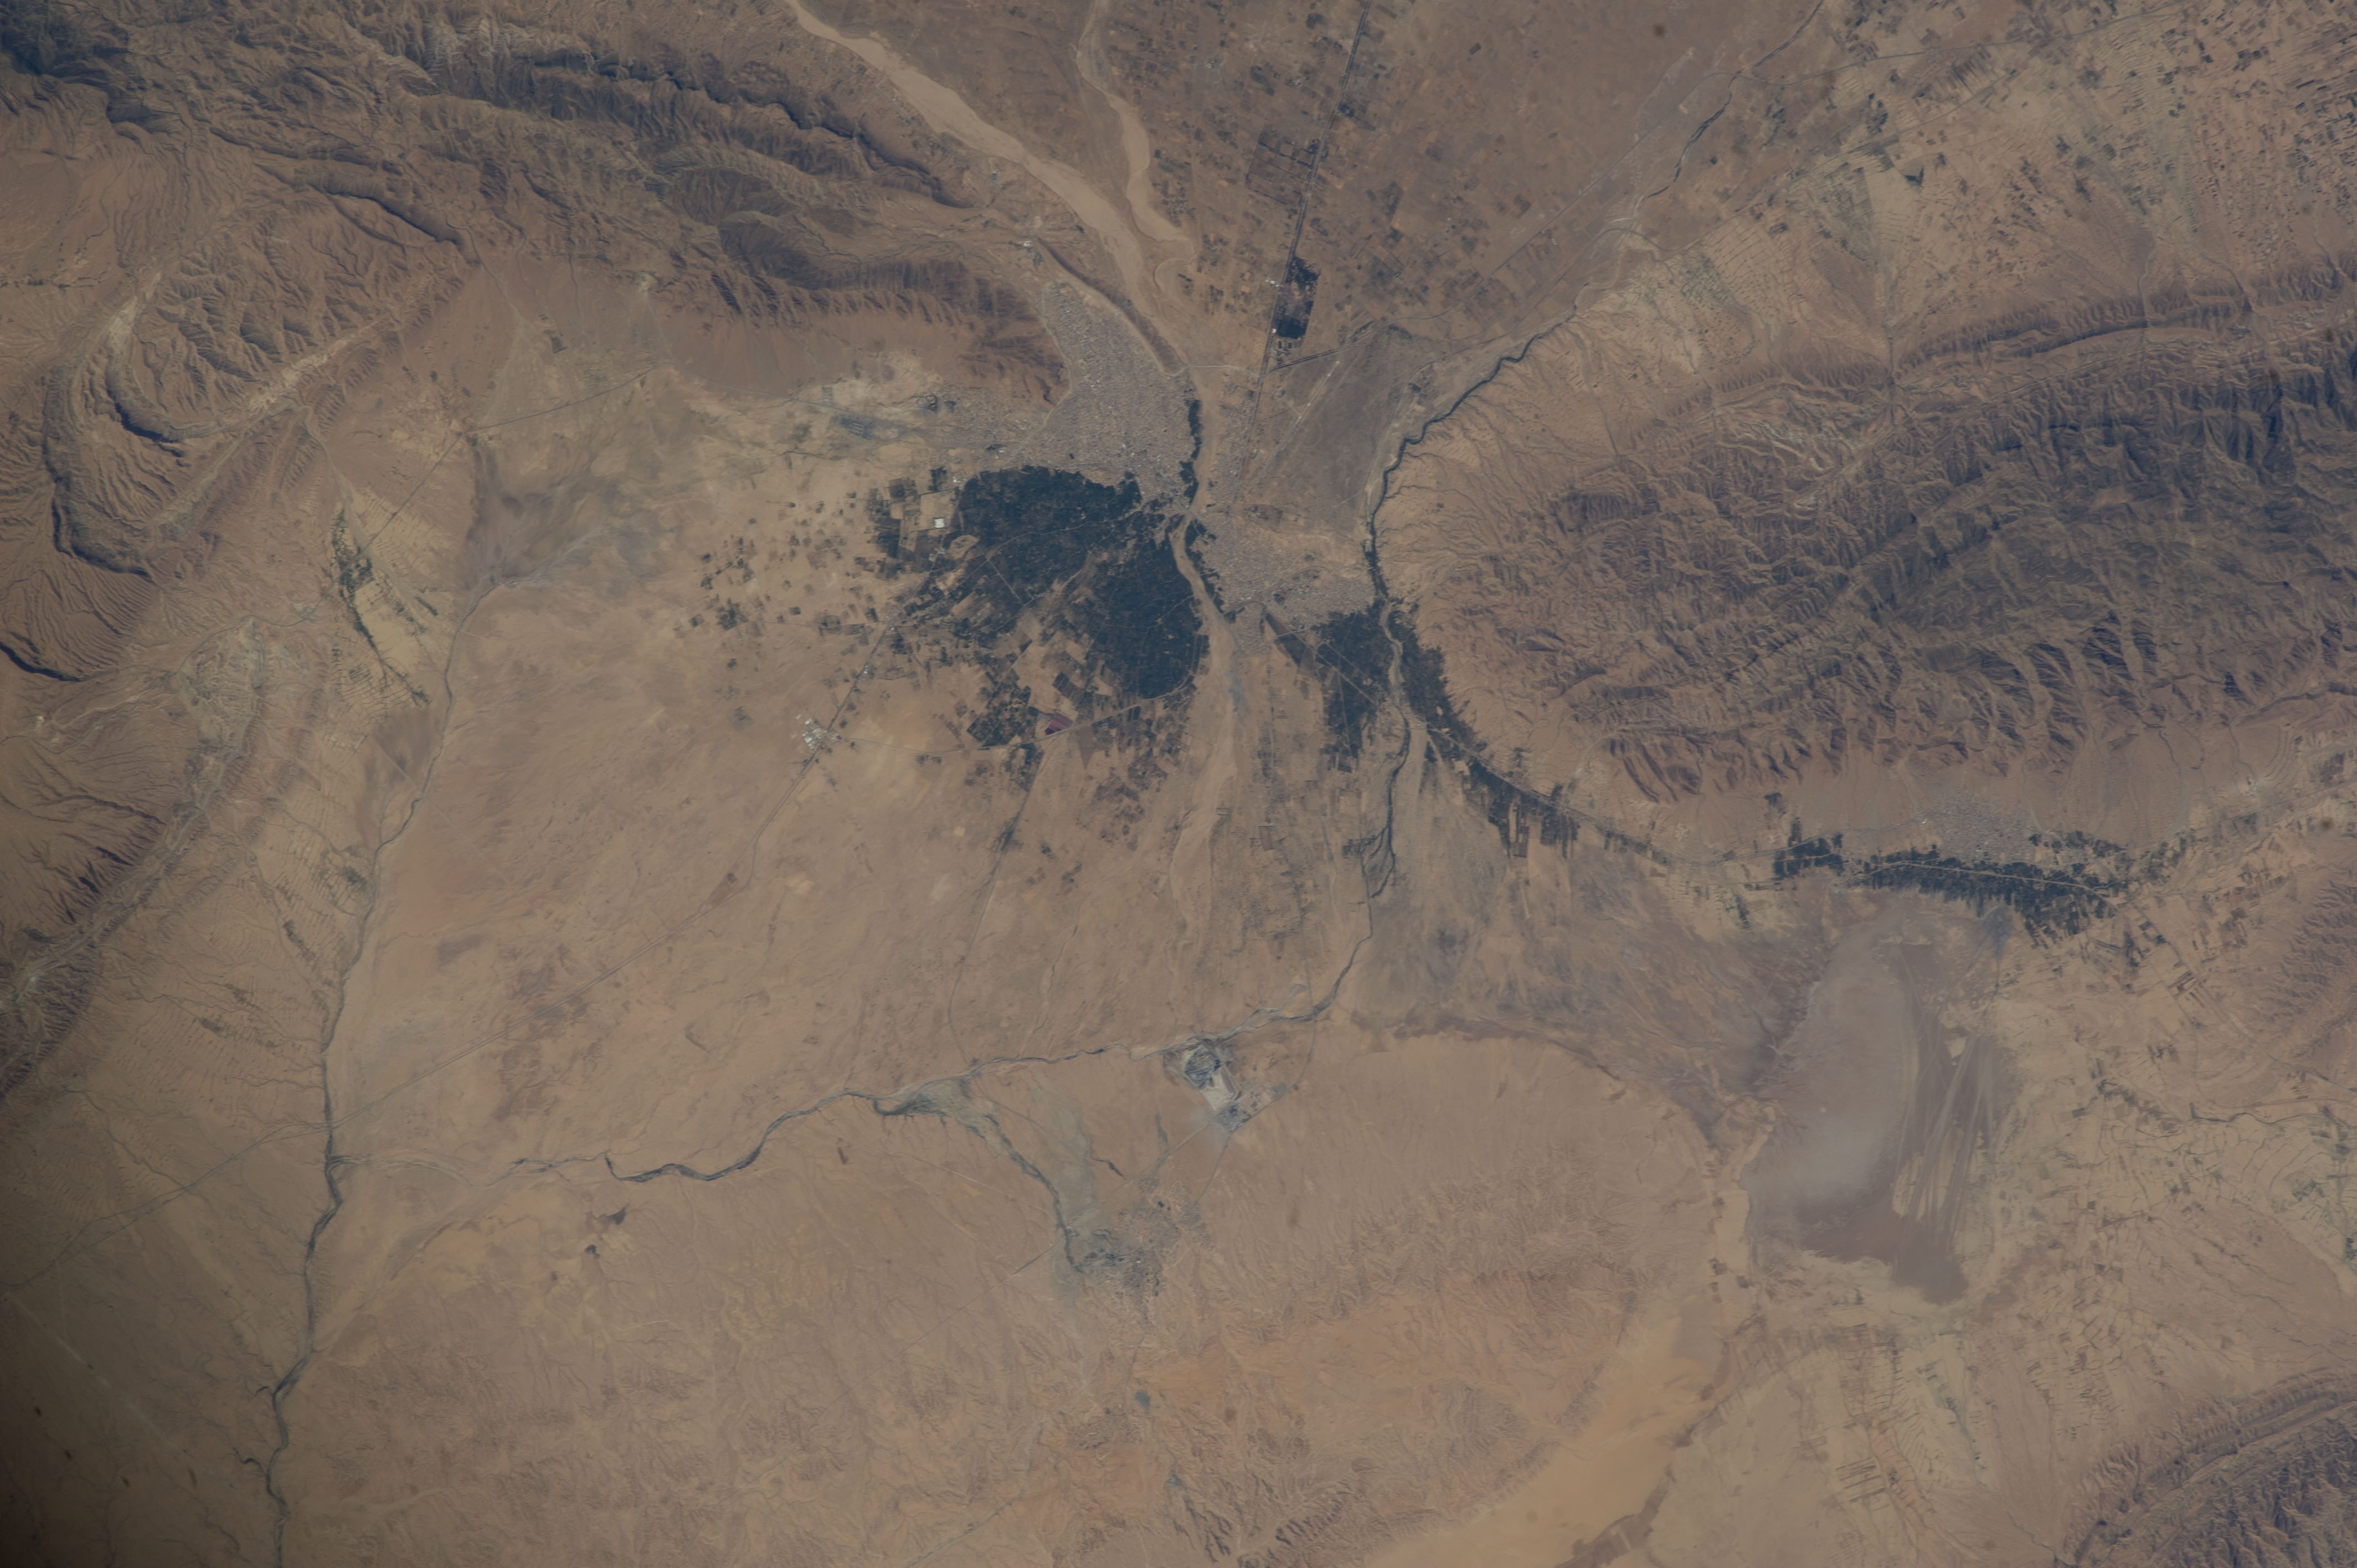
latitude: 34.4
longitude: 8.8
